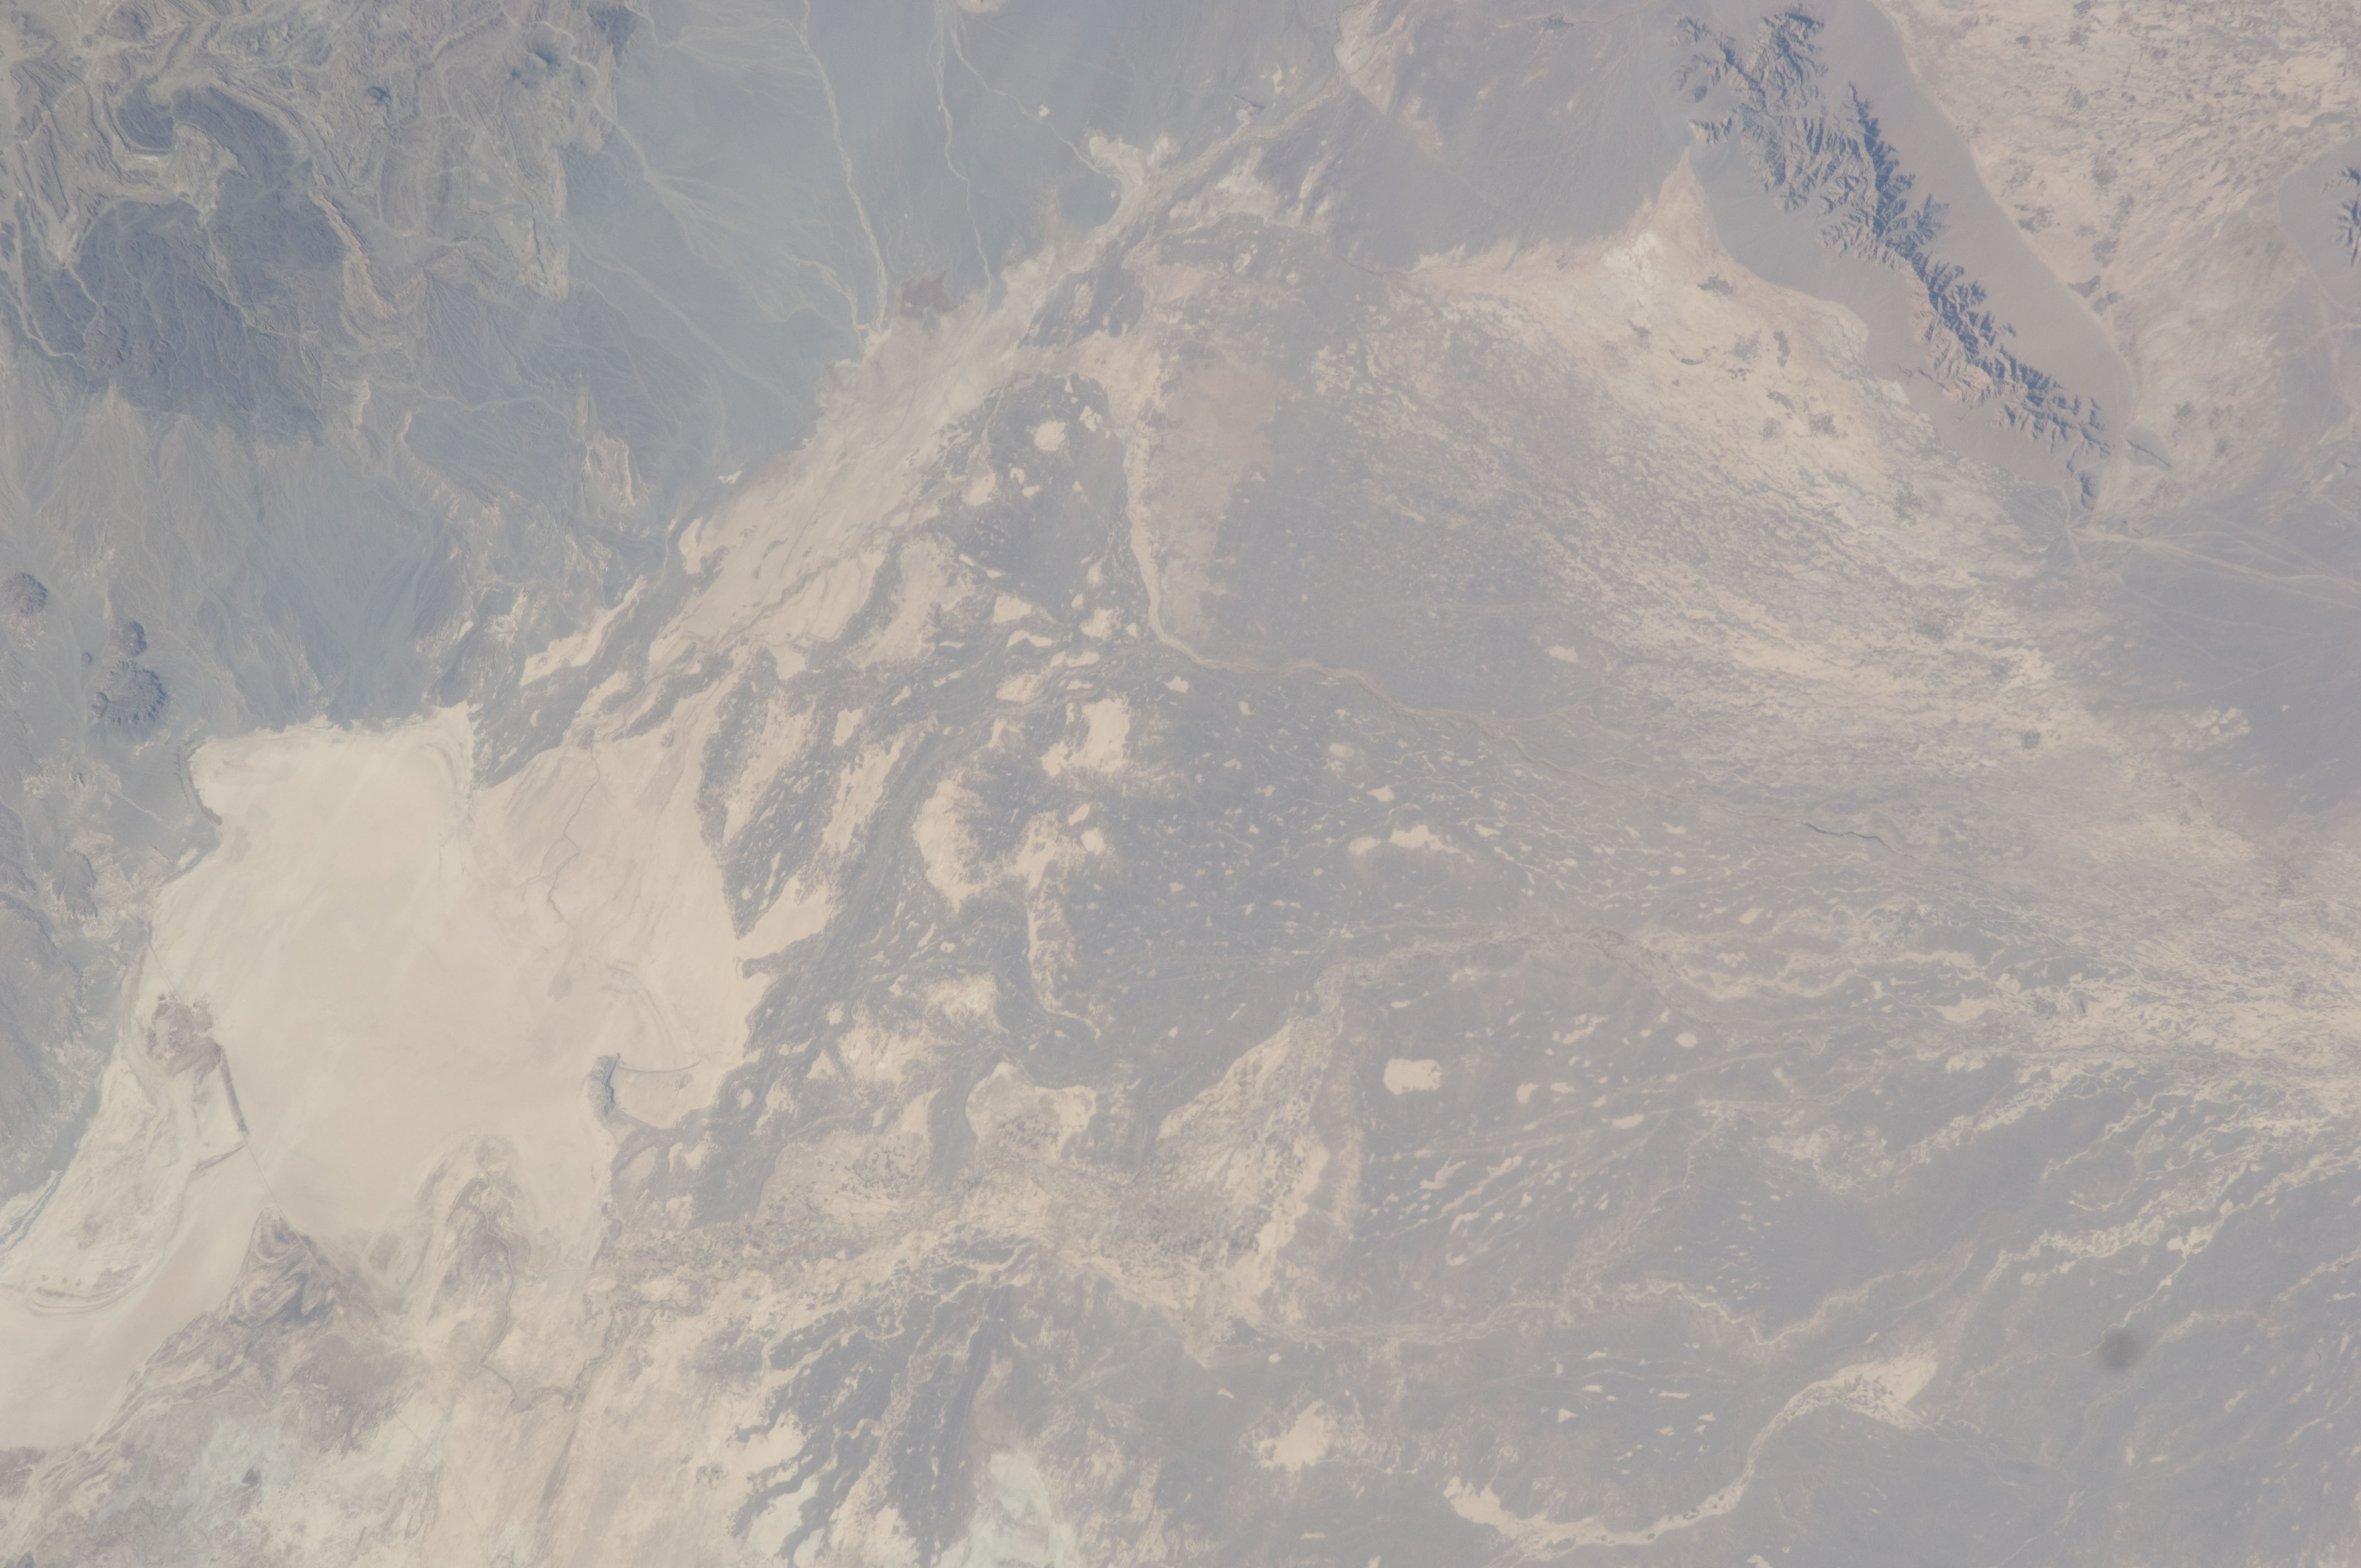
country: AFGHANISTAN
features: CATALOGED WITH CENTER POINT ONLY
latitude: 31.9
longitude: 61.5
